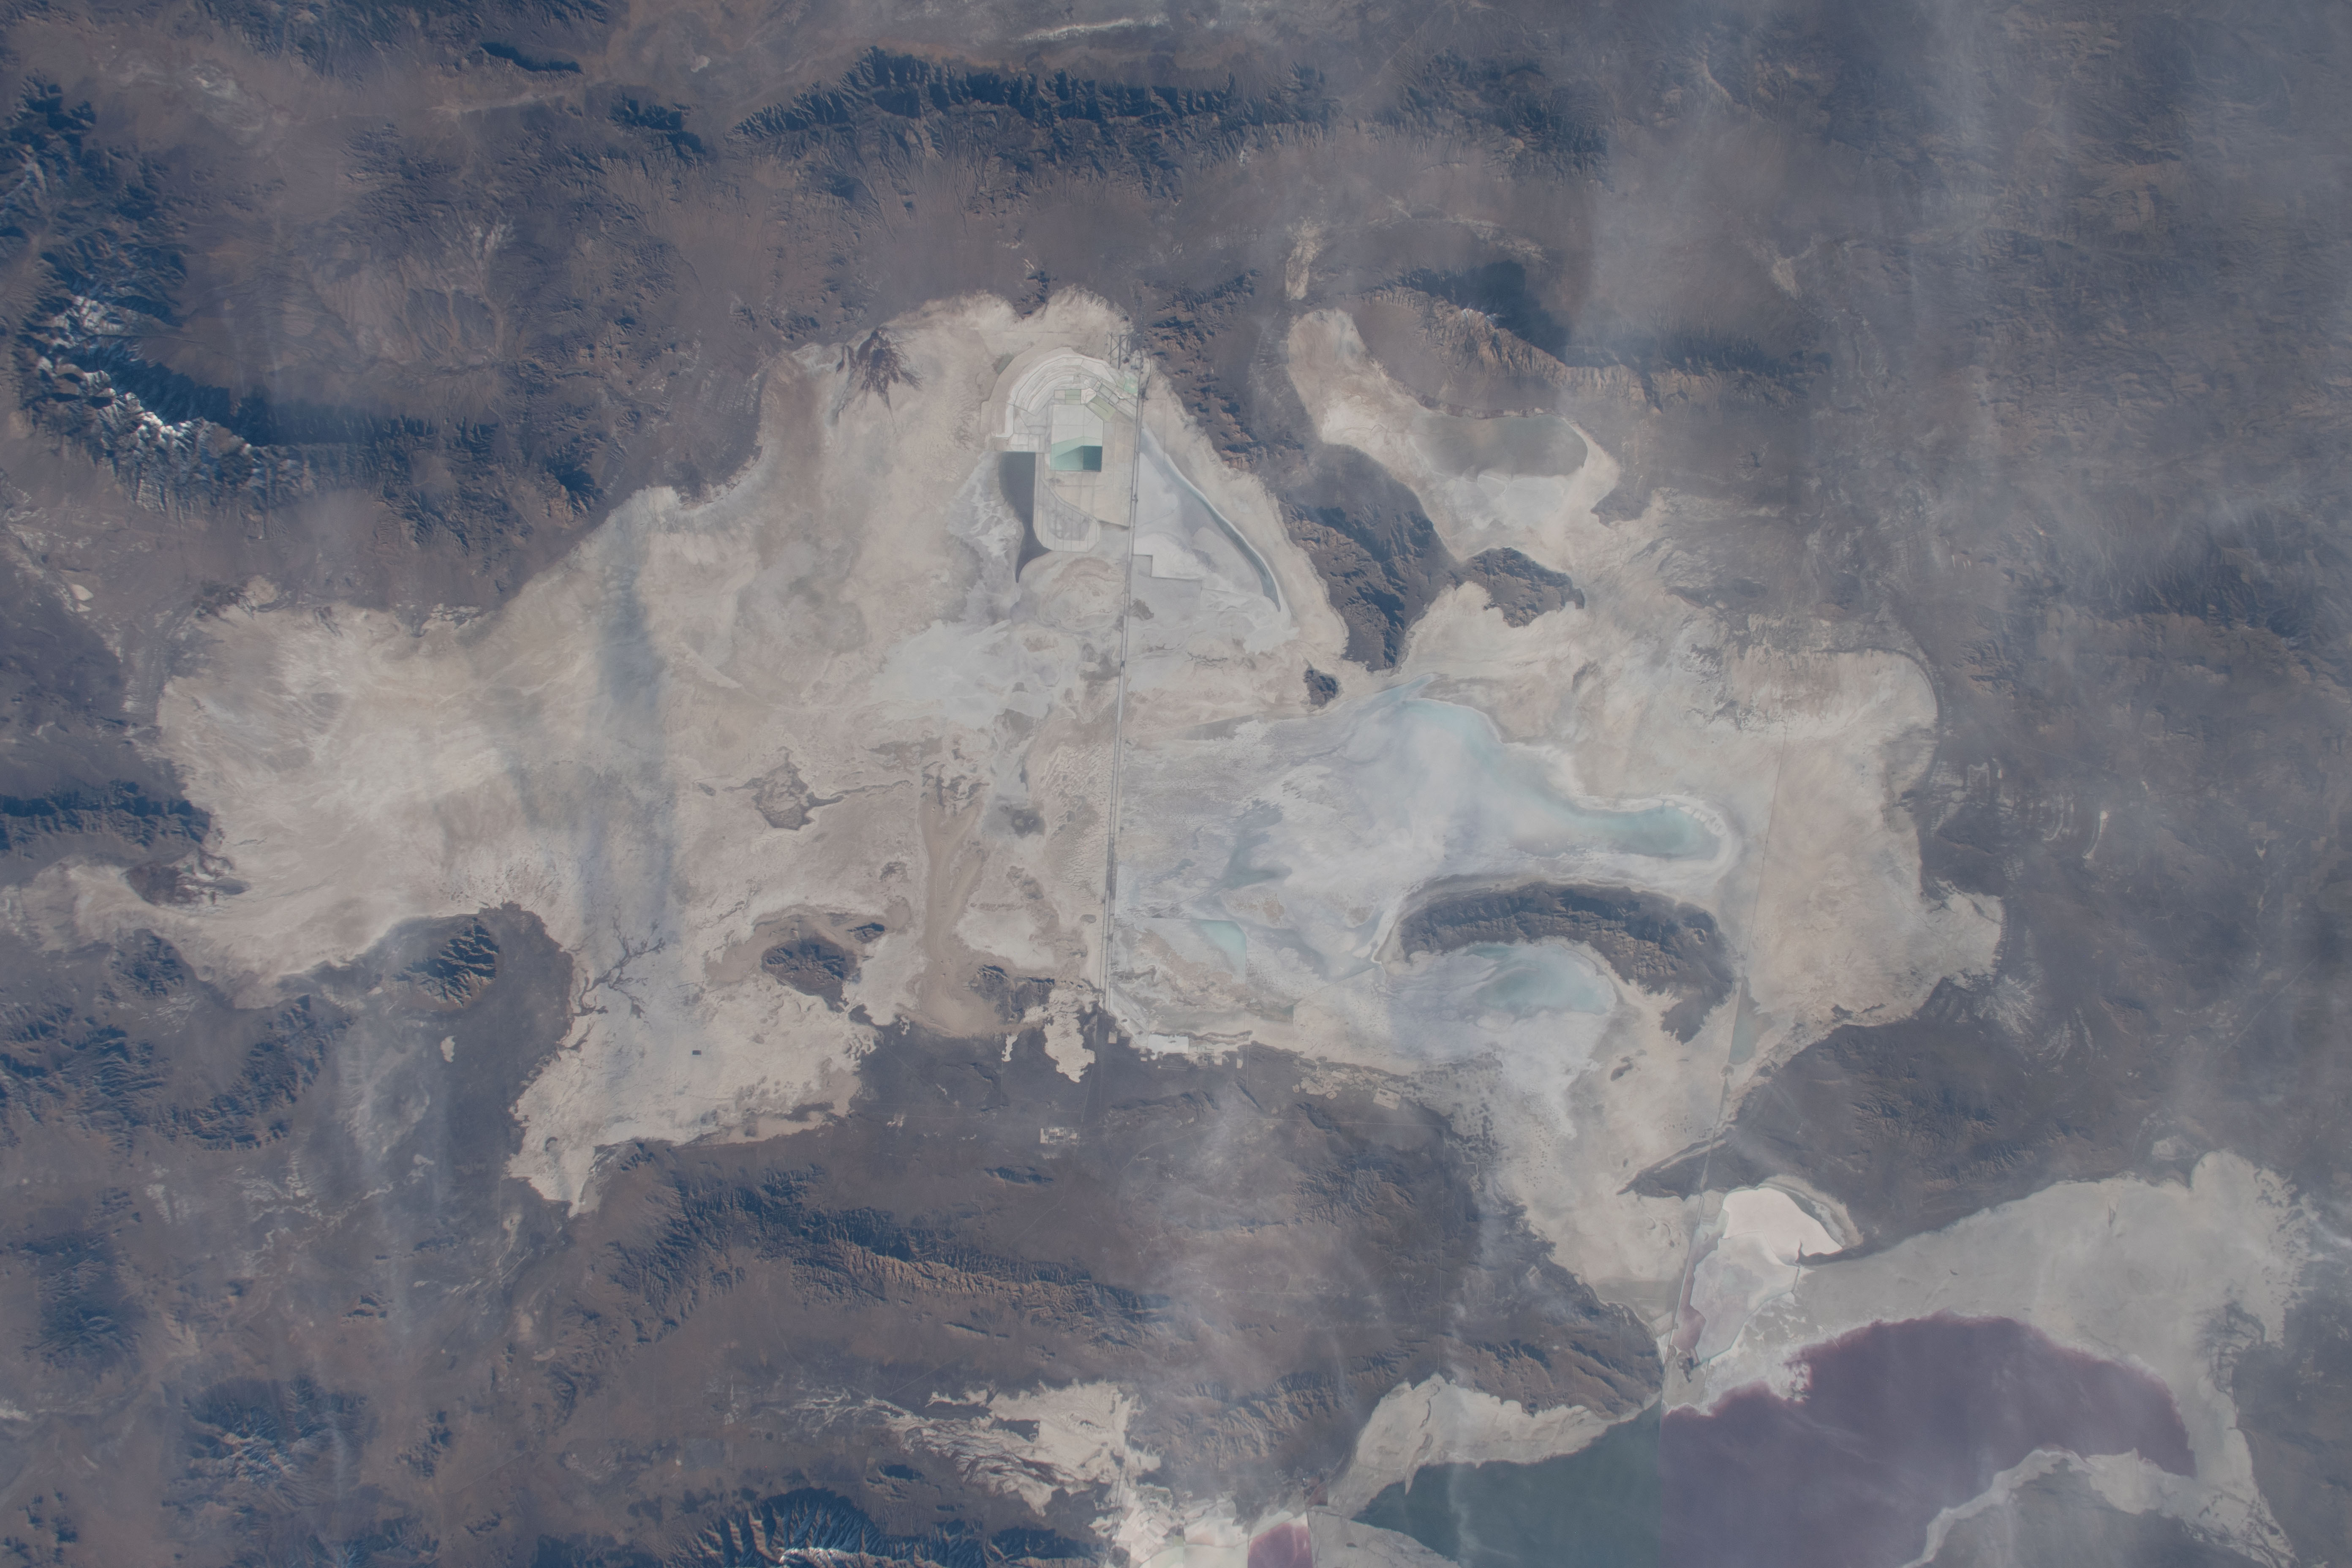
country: USA-UTAH
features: GREAT SALT LAKE
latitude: 41.0
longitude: -113.5
